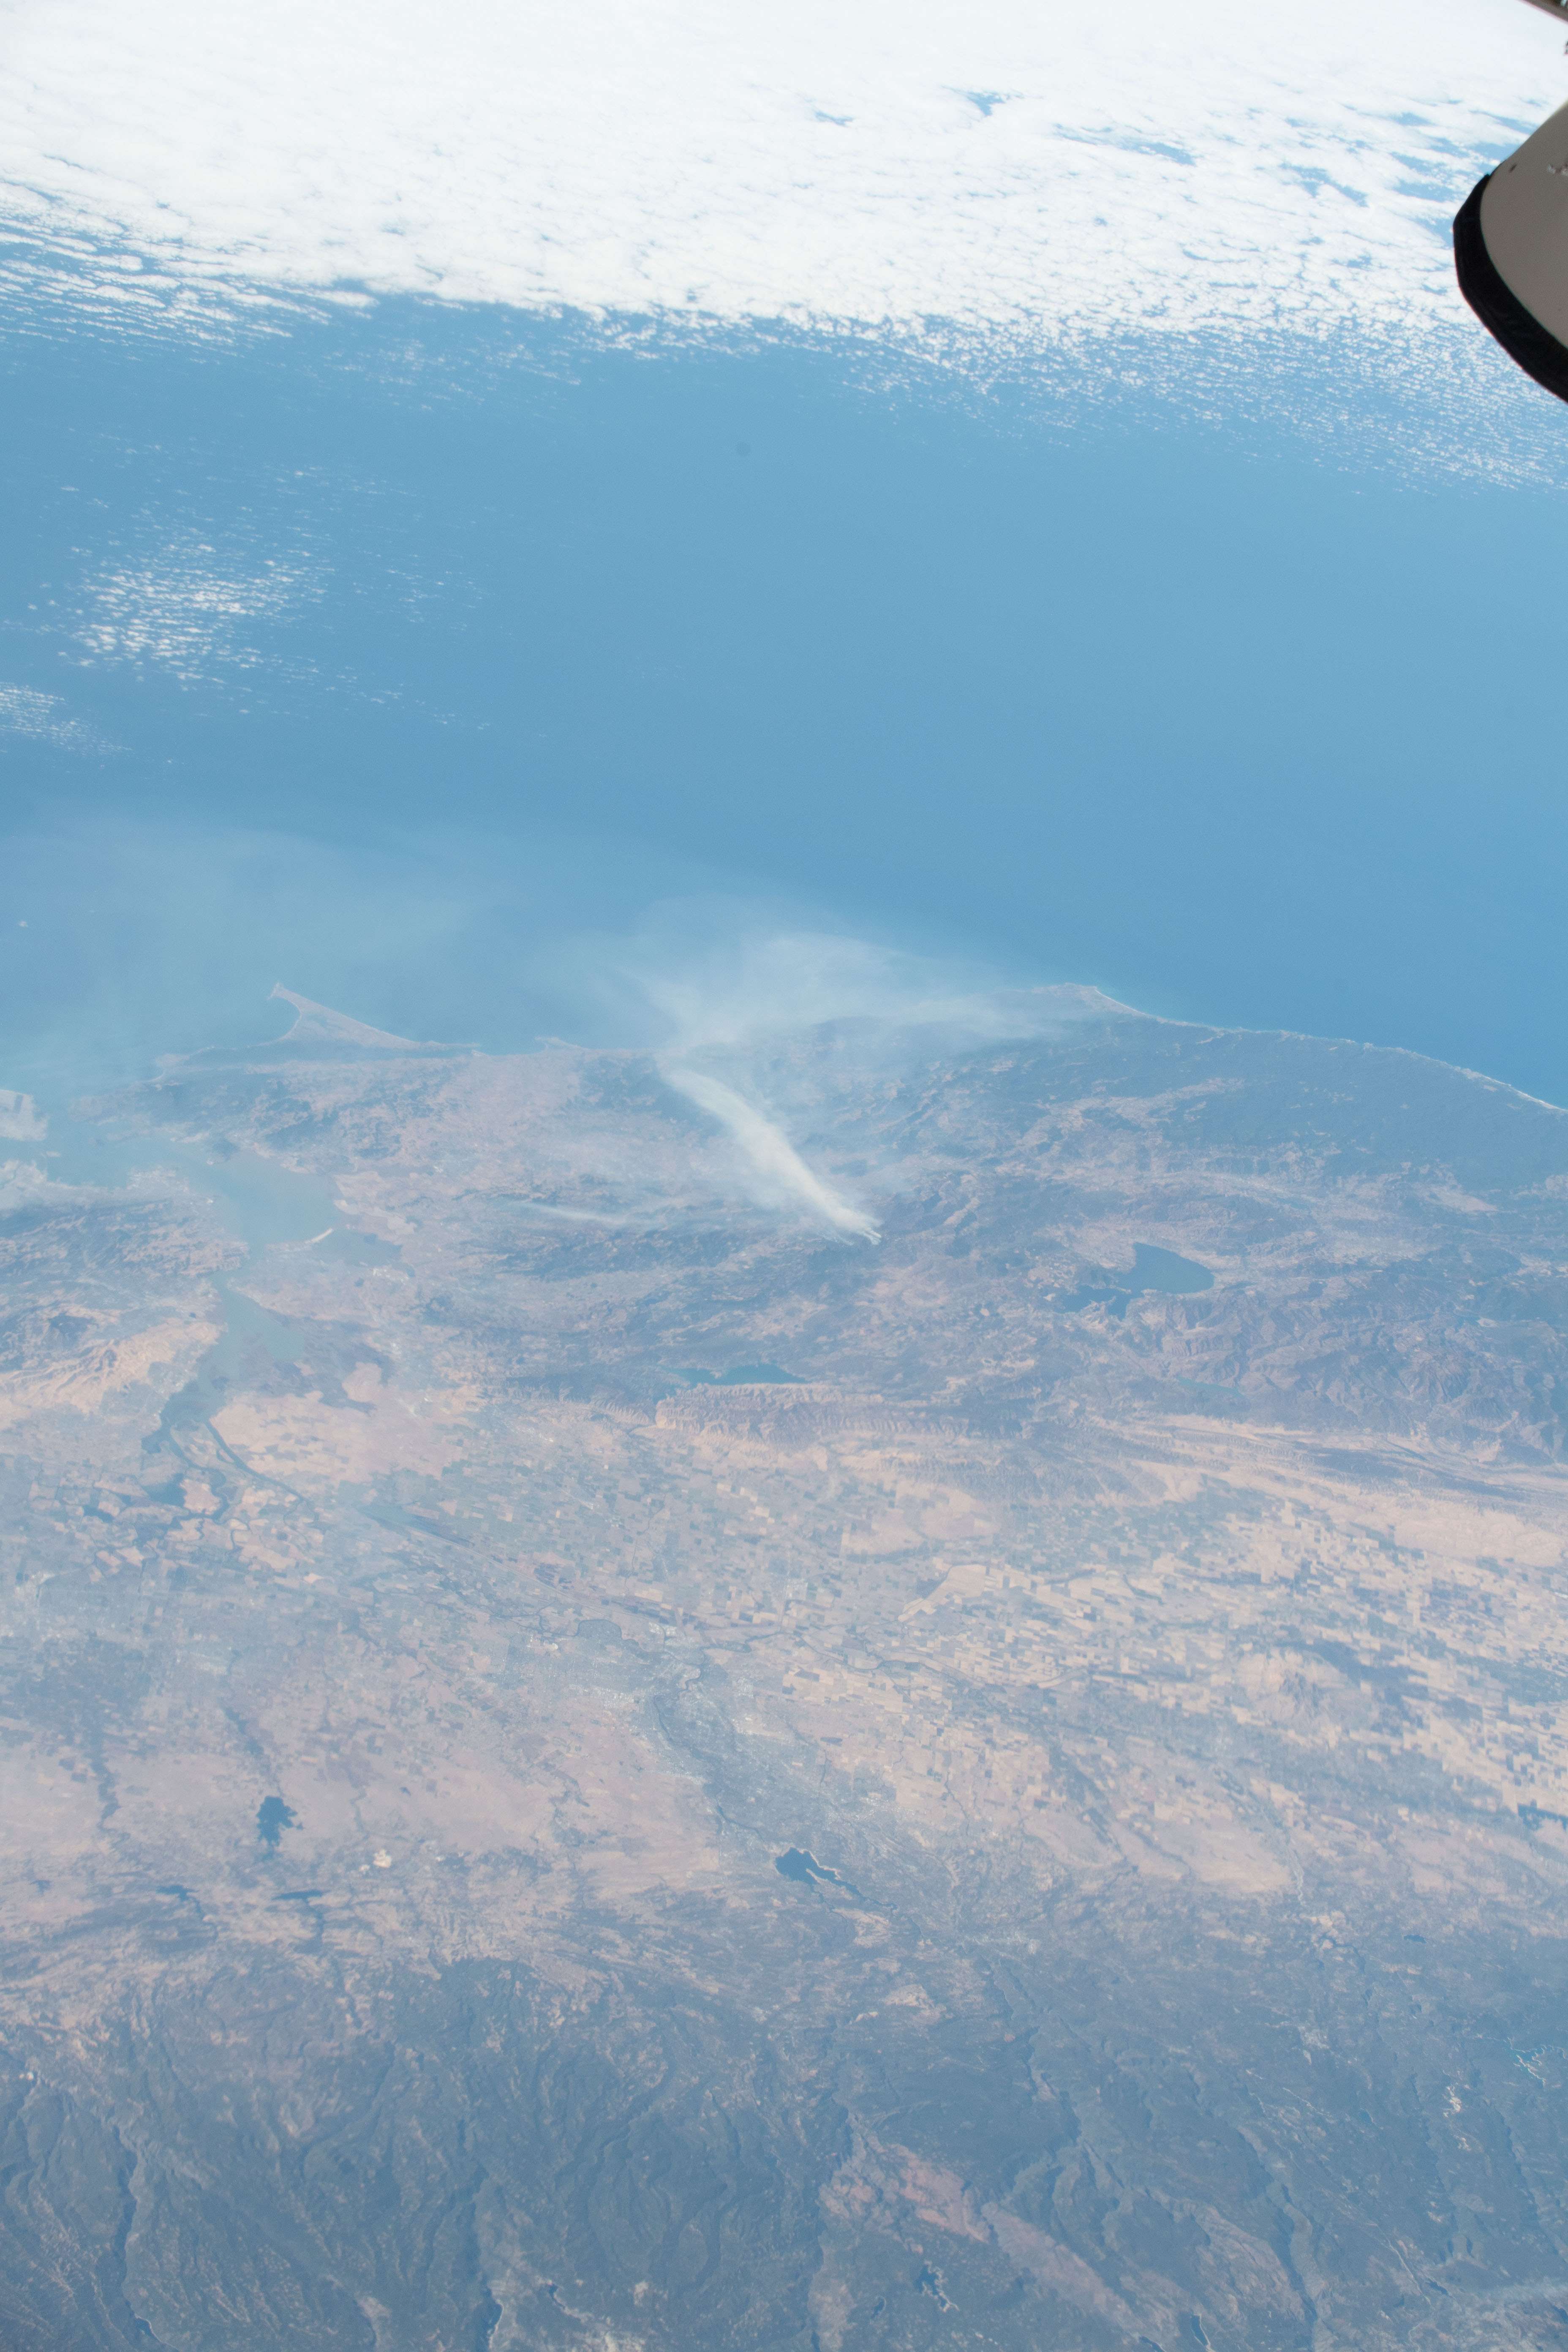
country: USA-CALIFORNIA
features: LAKE BERRYESSA, CLEAR LAKE, SAN FRANCISCO BAY, SIERRA NEVADA MOUNTAINS
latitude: 38.5
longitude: -122.9
